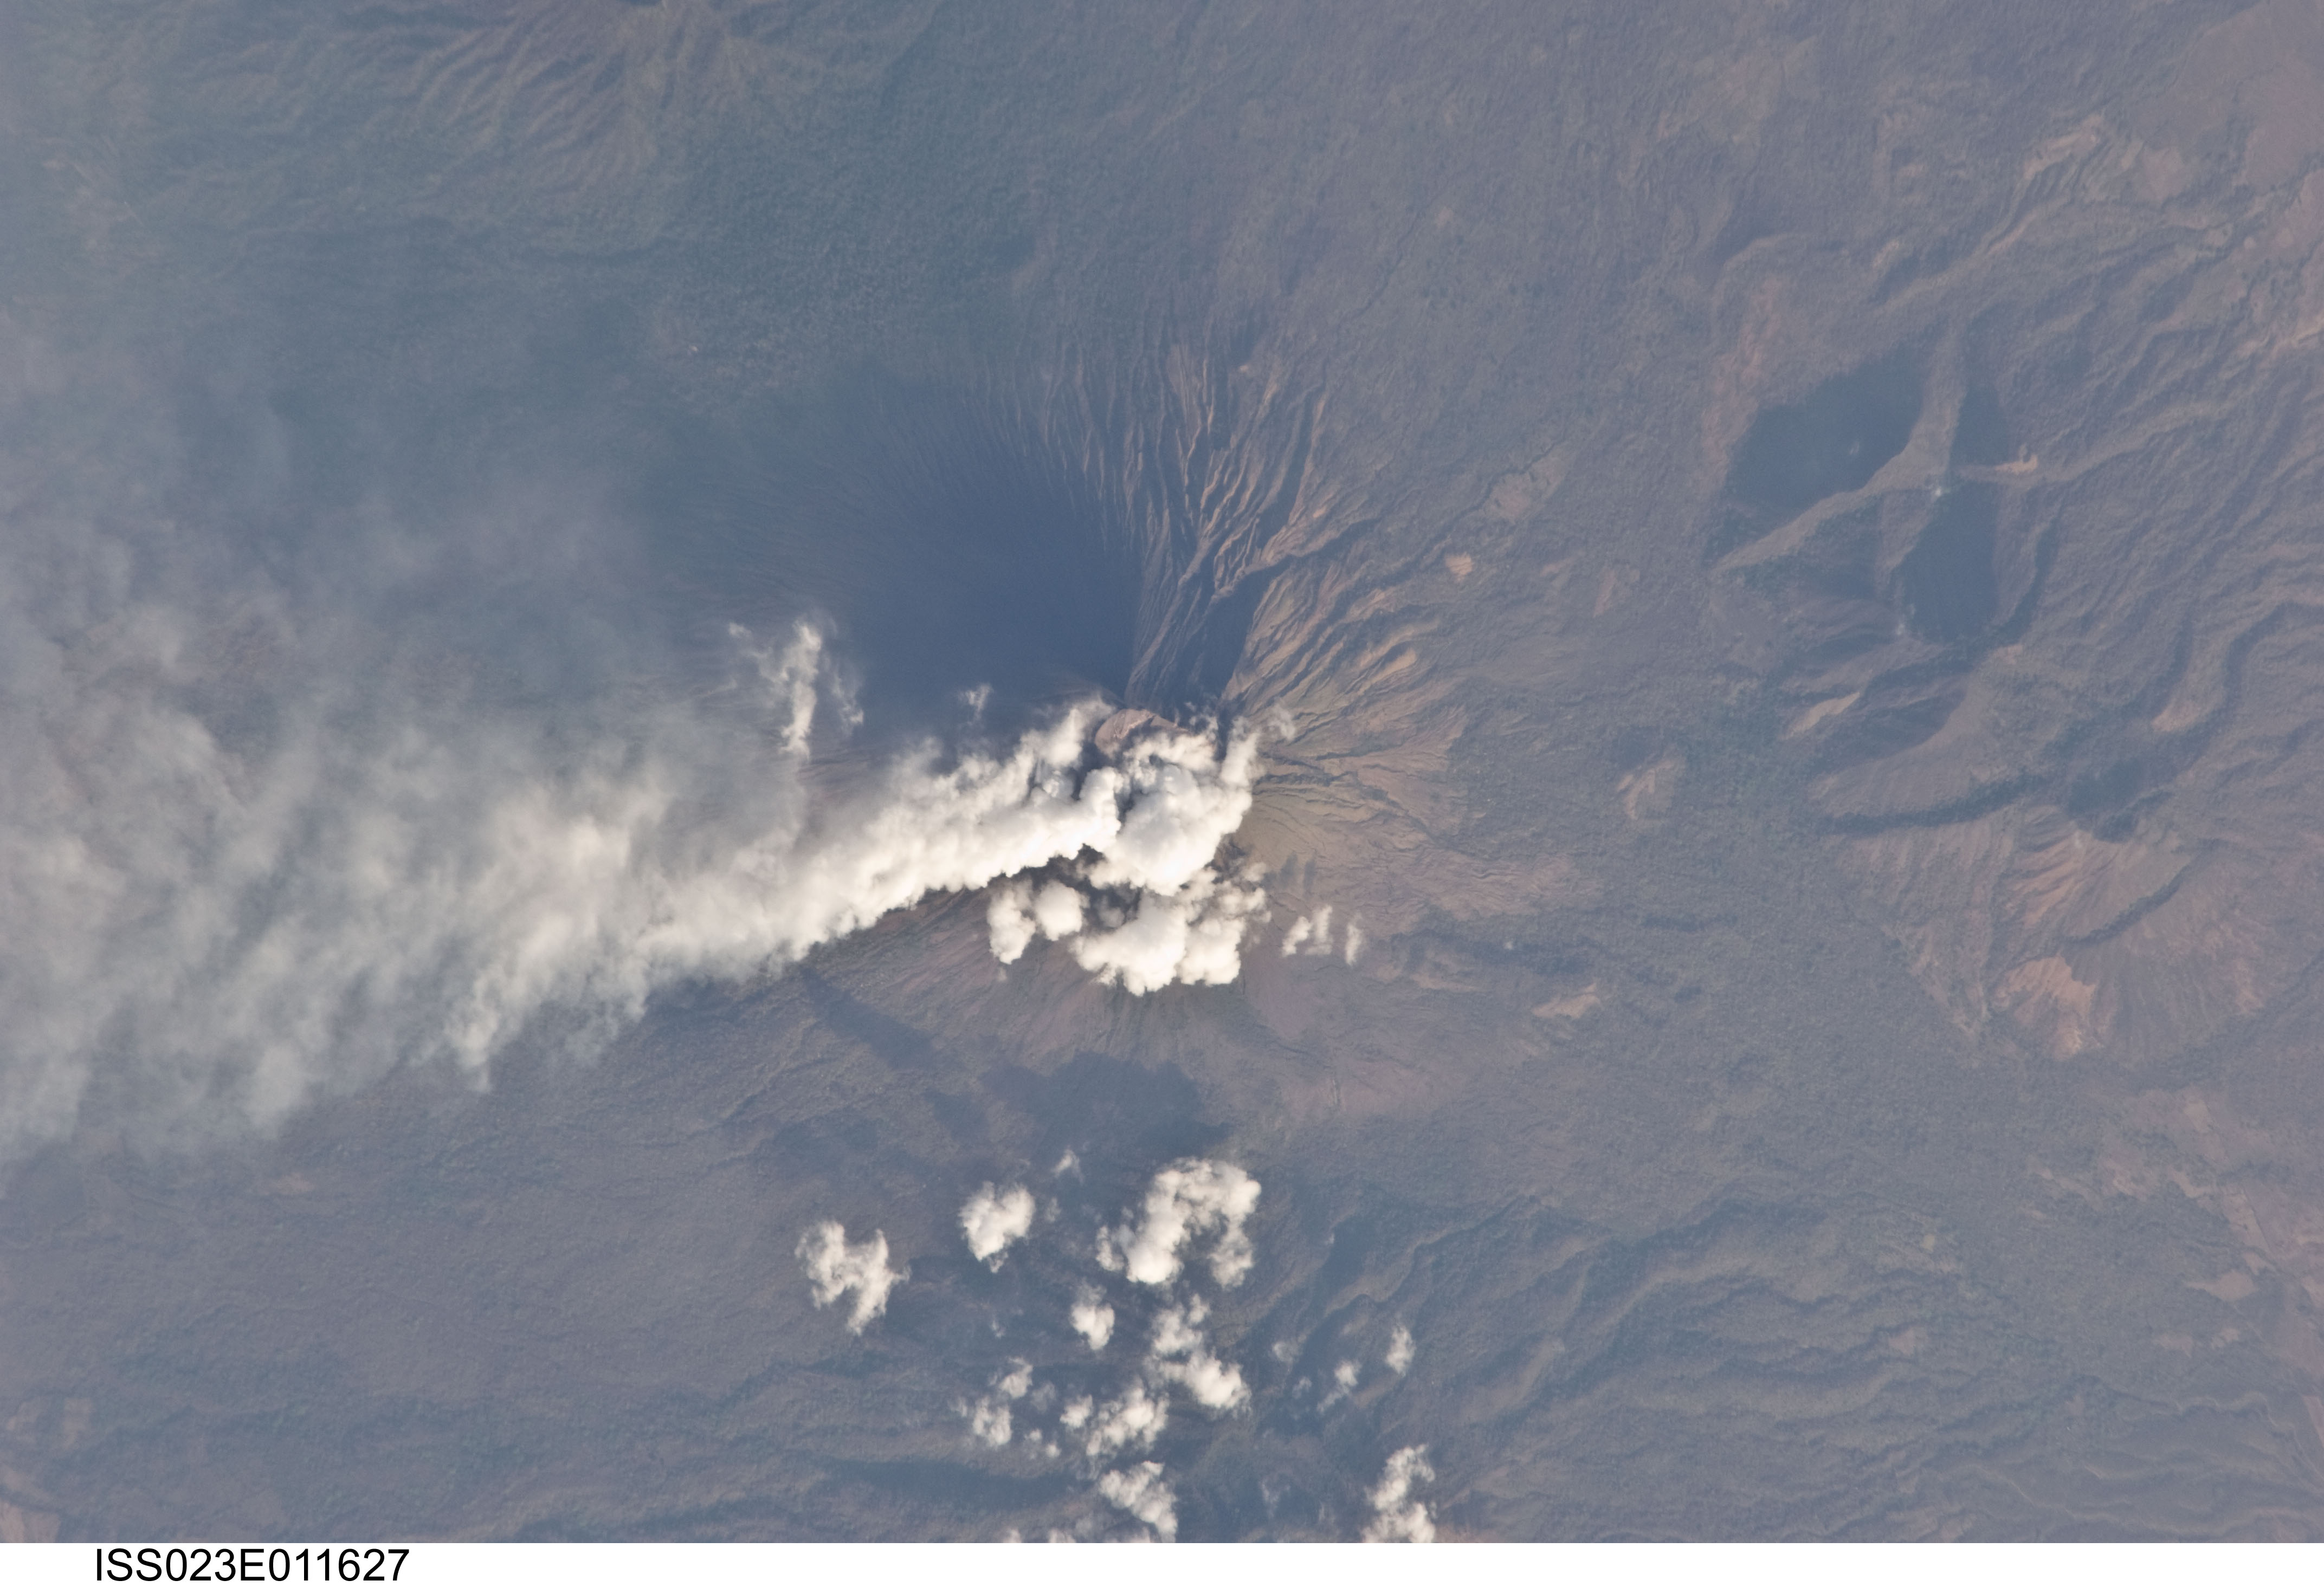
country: NICARAGUA
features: SAN CRISTOBAL VOLCANO, PLUME
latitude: 12.7
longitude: -87.0
